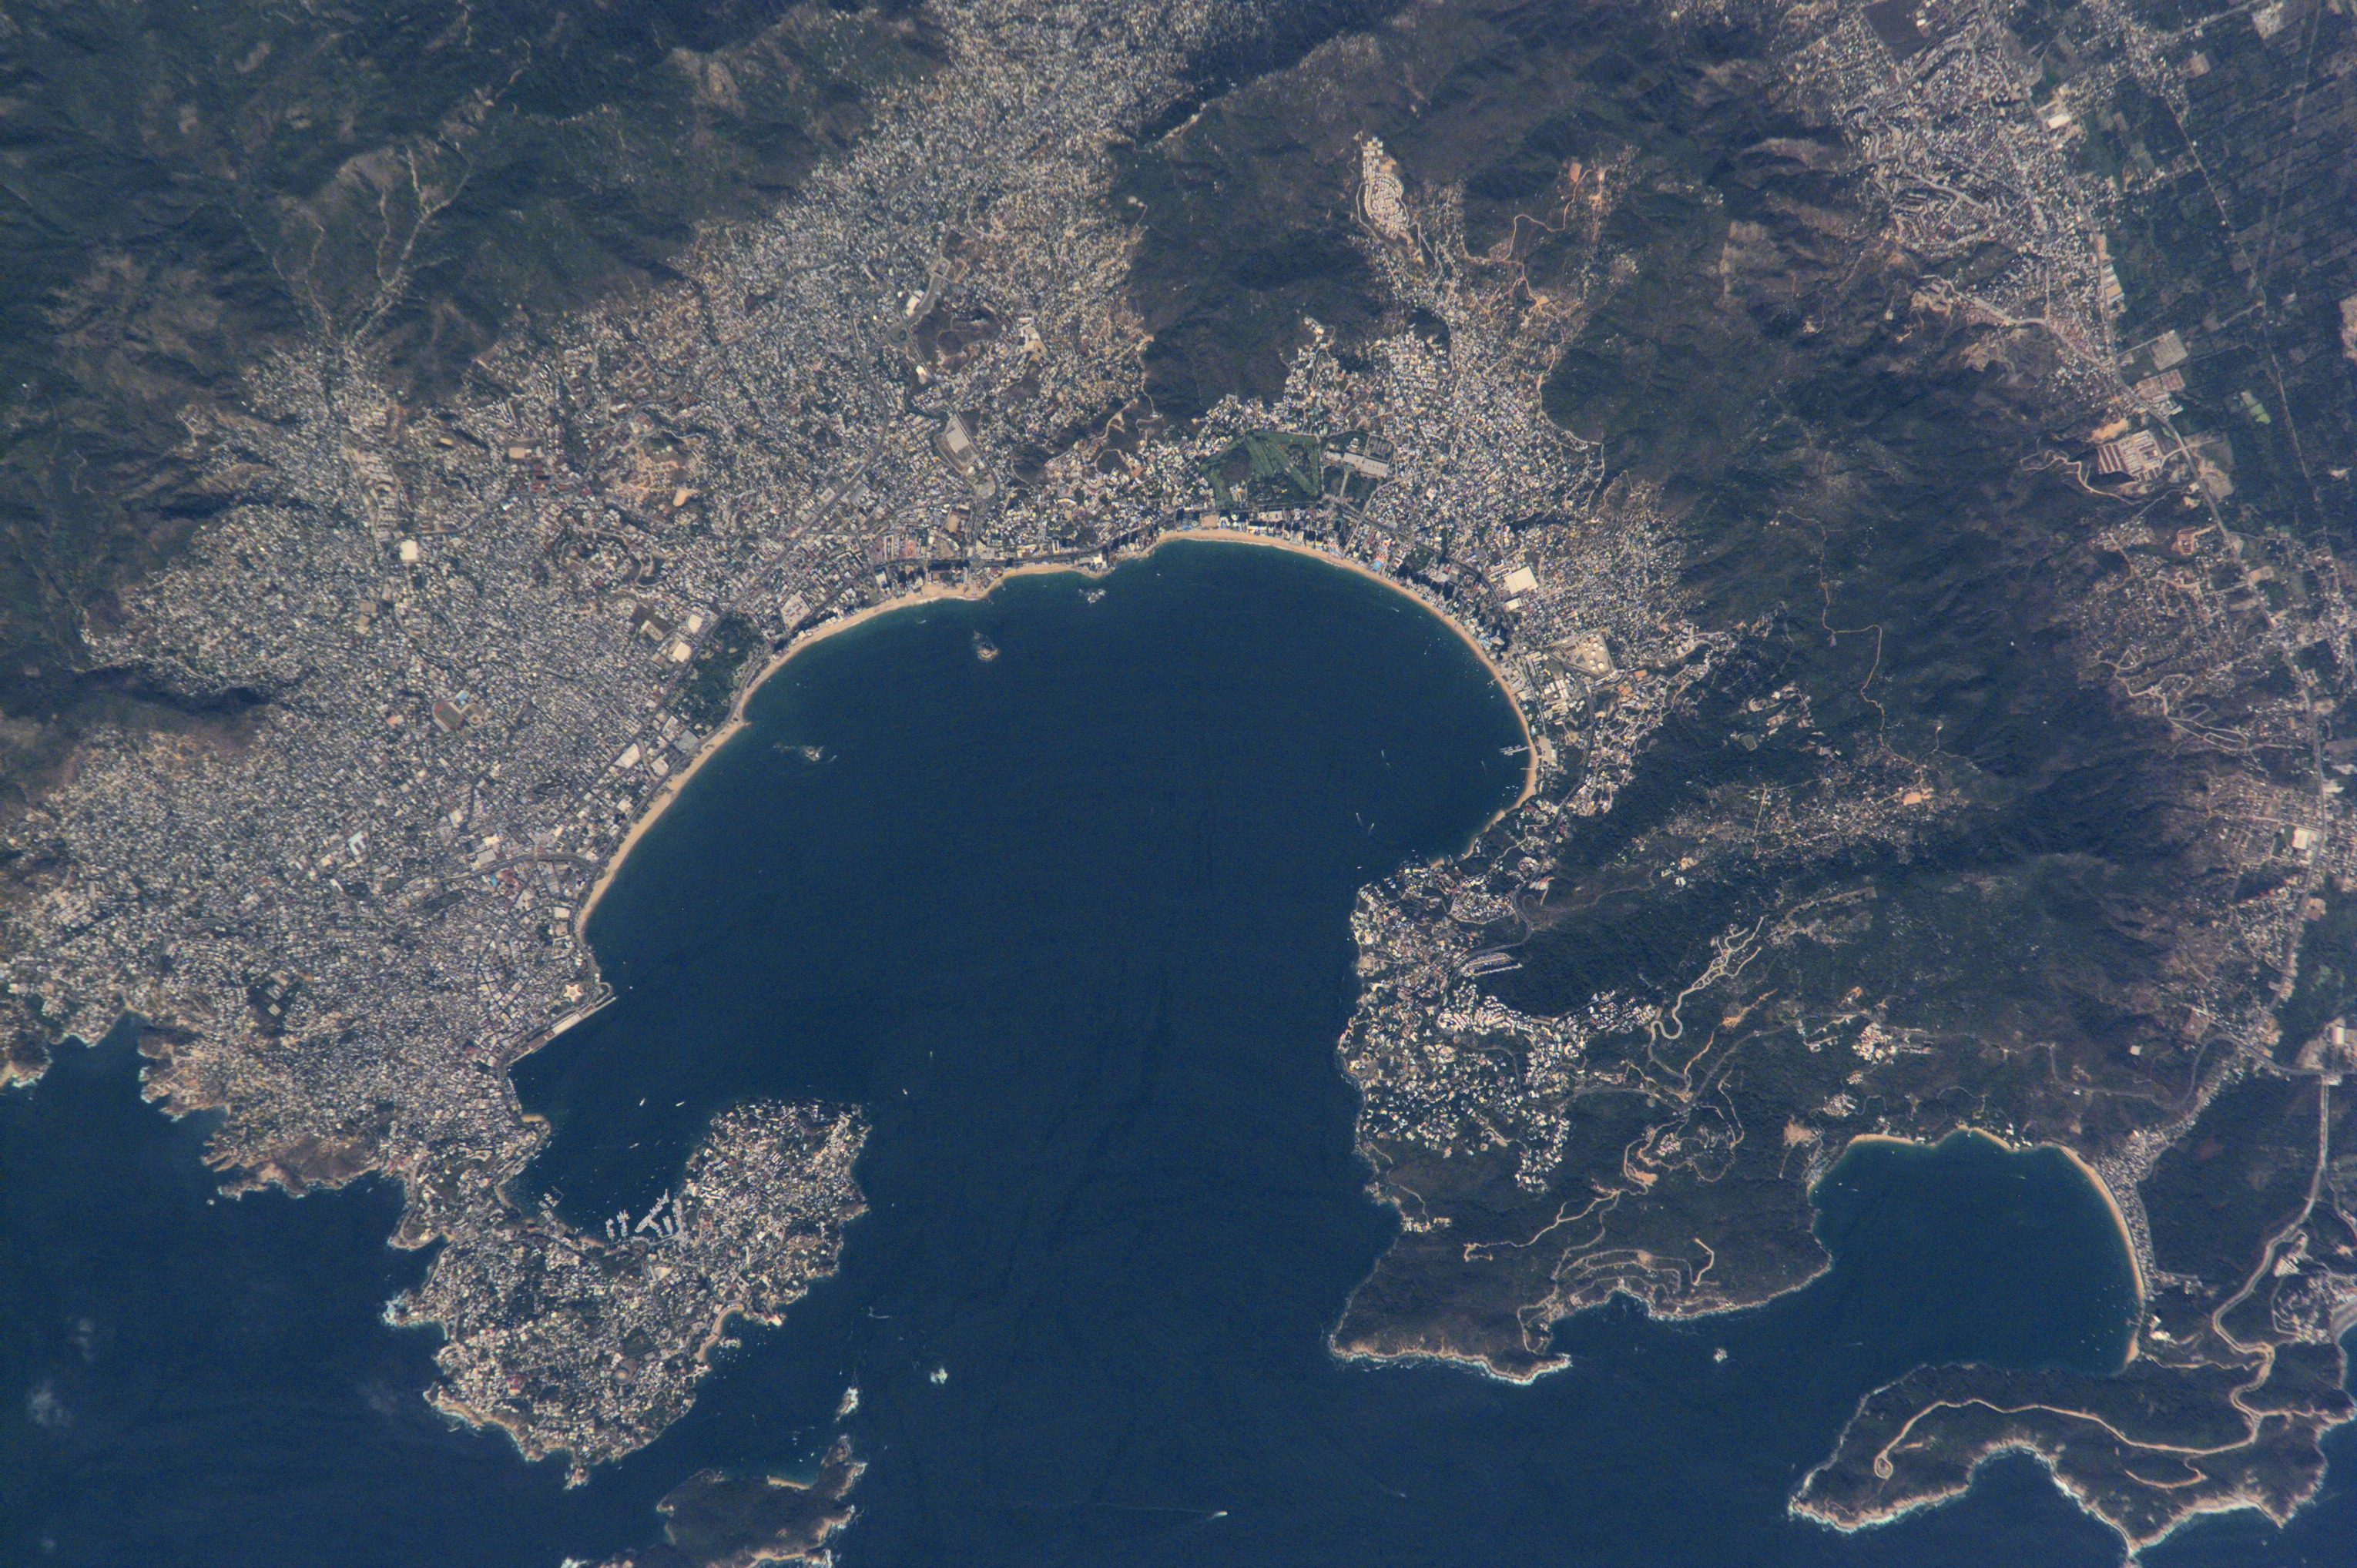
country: MEXICO
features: ACAPULCO
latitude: 17.0
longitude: -100.0
